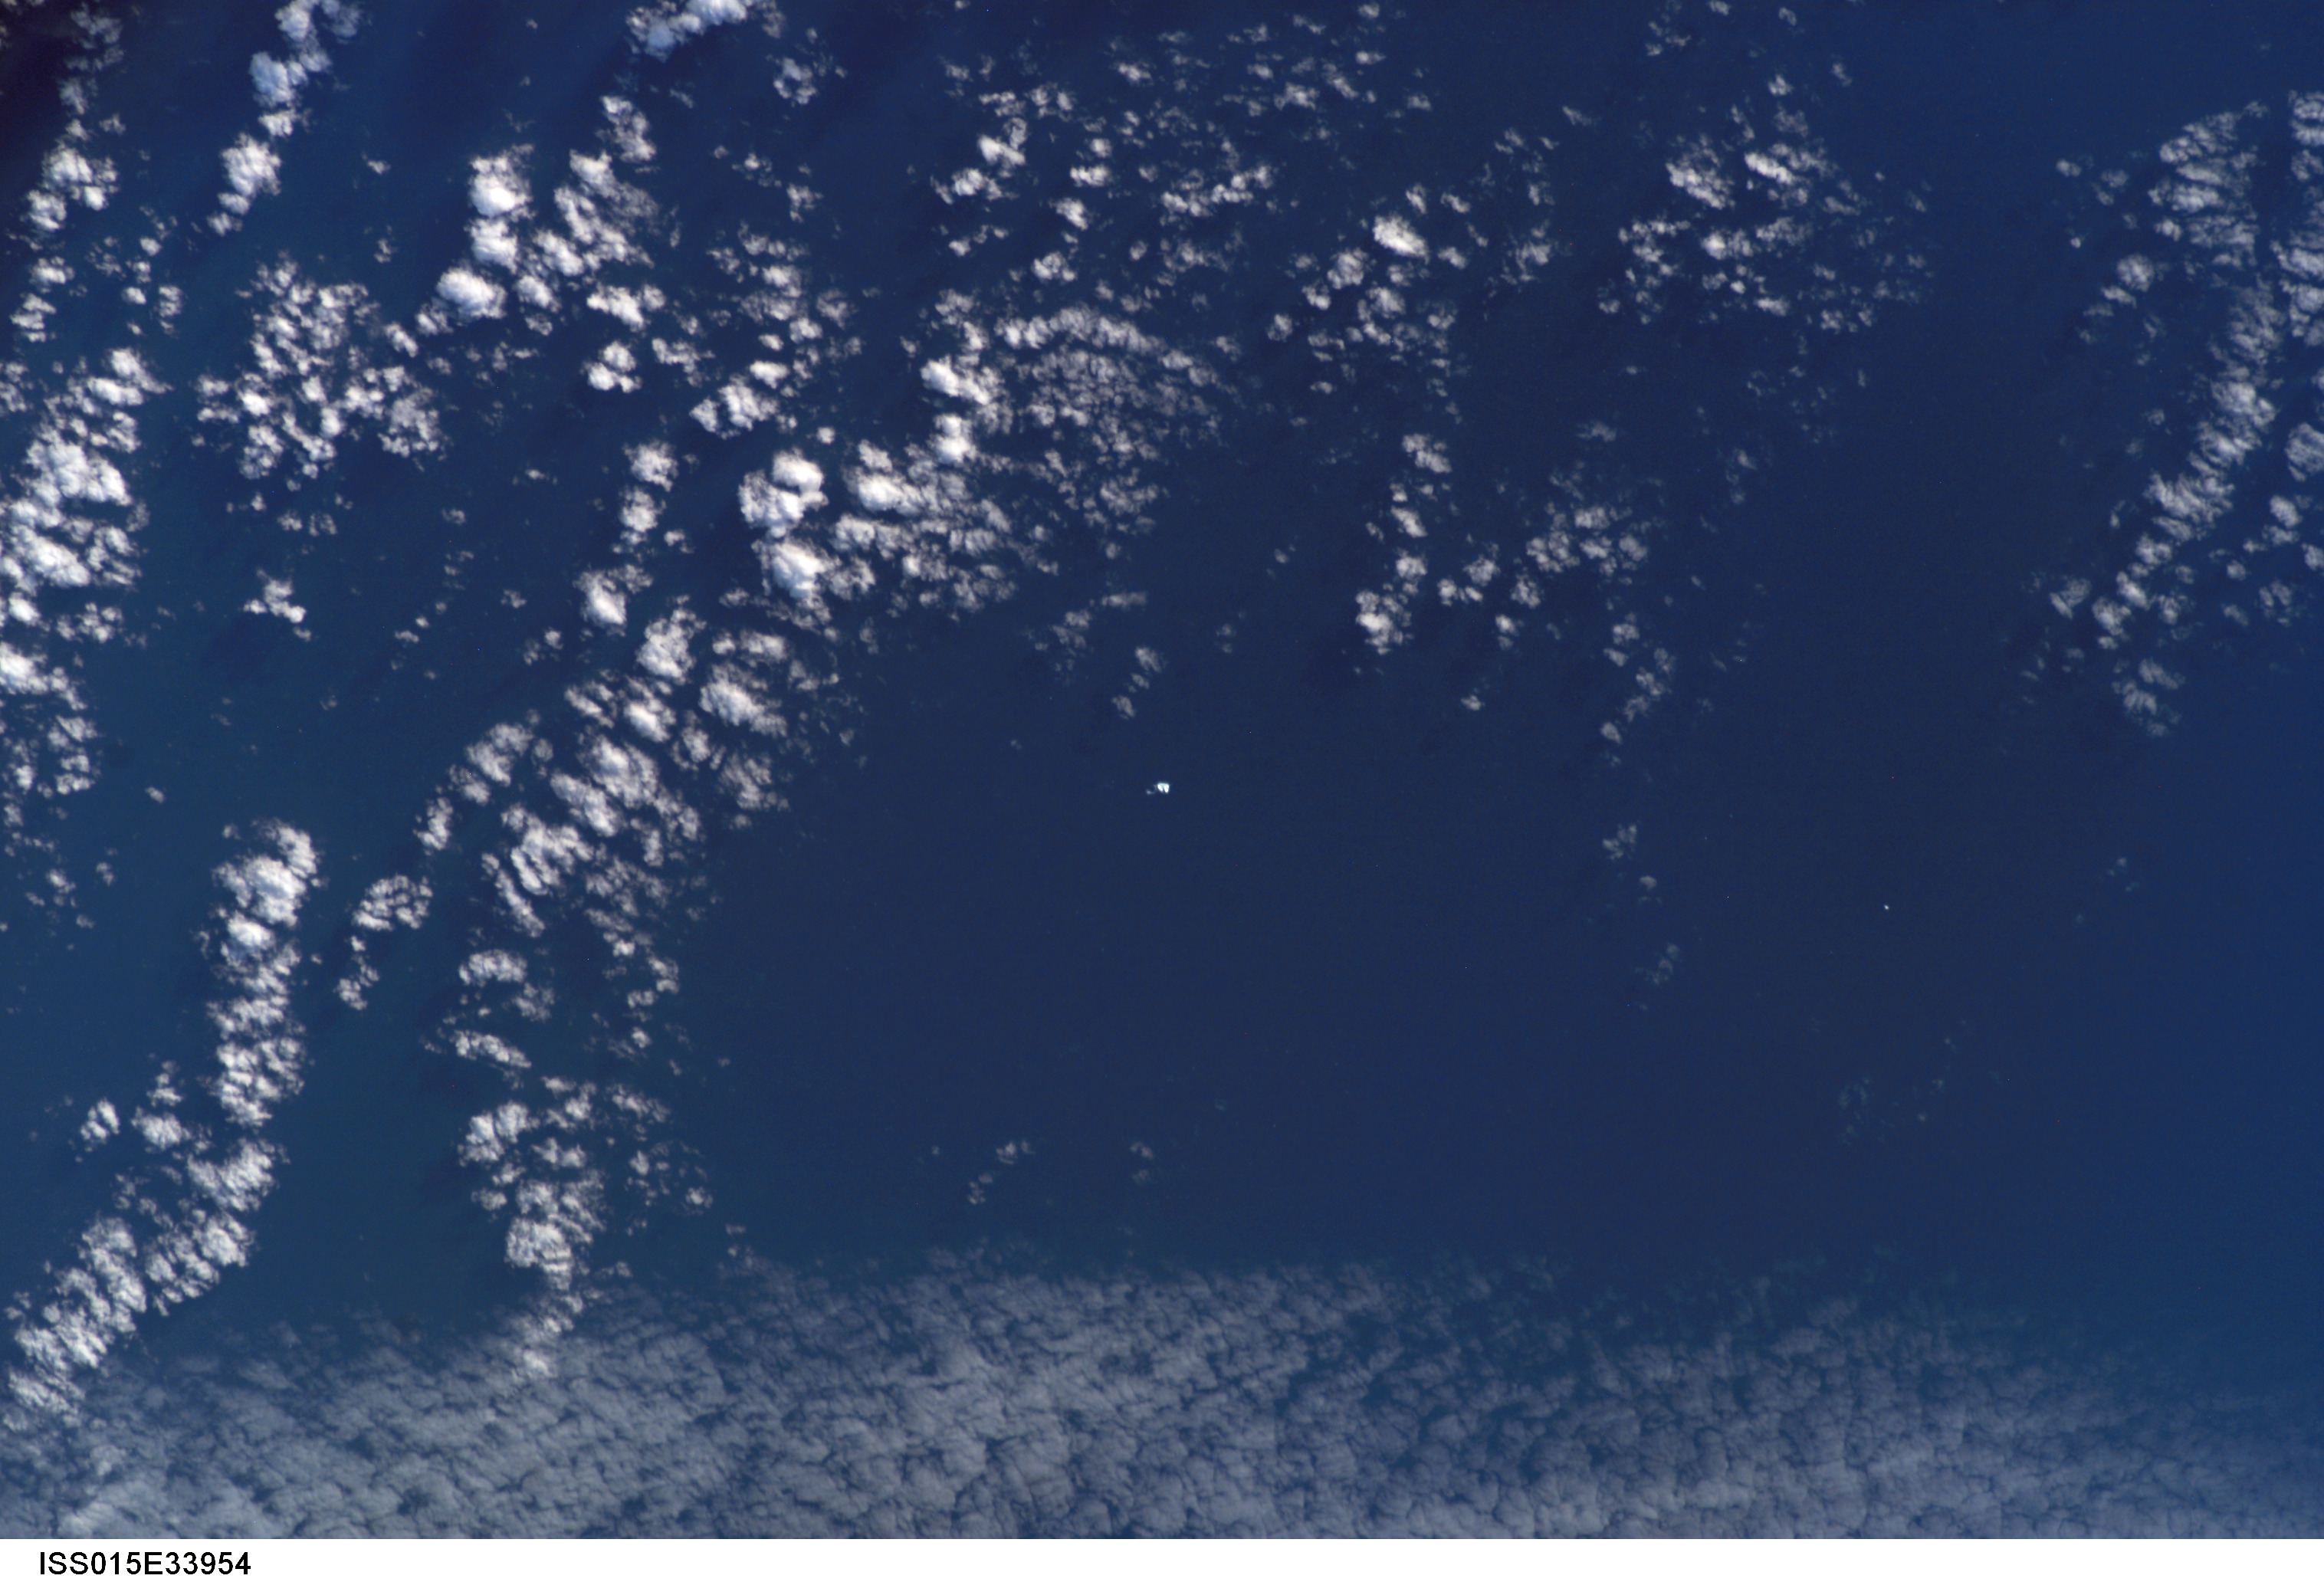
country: ATLANTIC OCEAN
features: SEA SURFACE, SMALL ICEBERG
